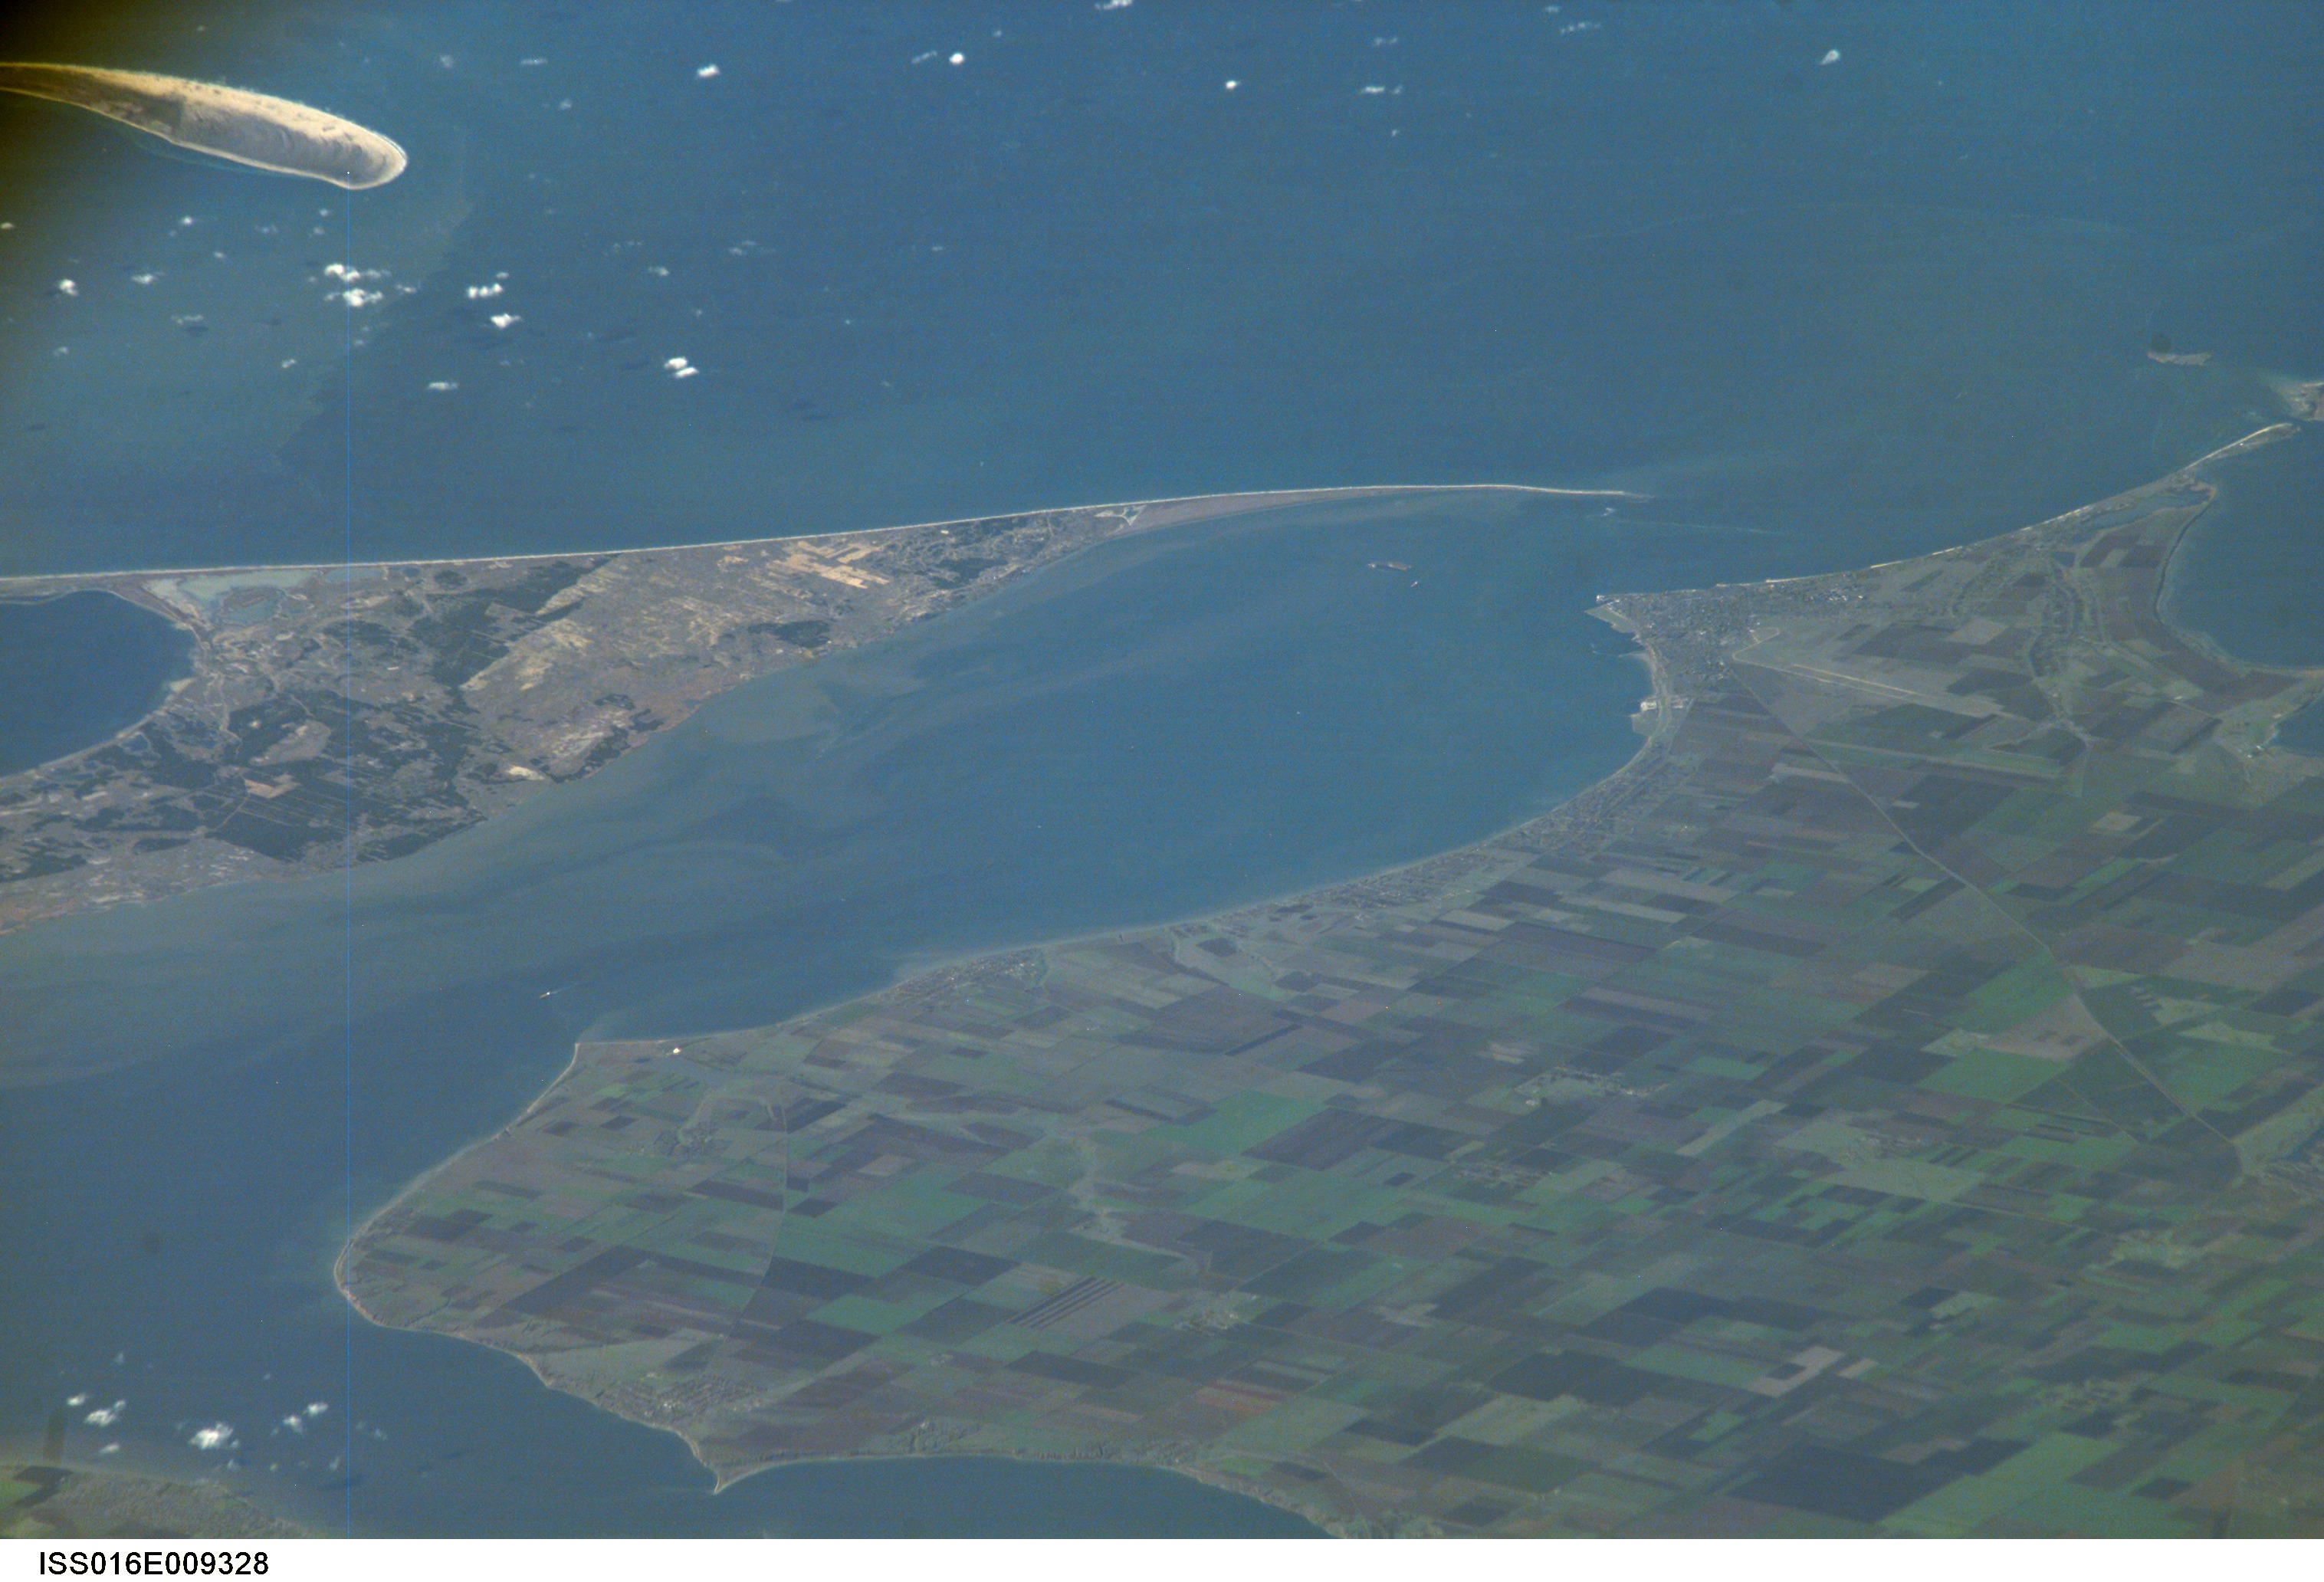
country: UKRAINE
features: KUTSURUB, DNEPROVSKIY B., AGR.
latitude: 46.6
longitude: 31.7
